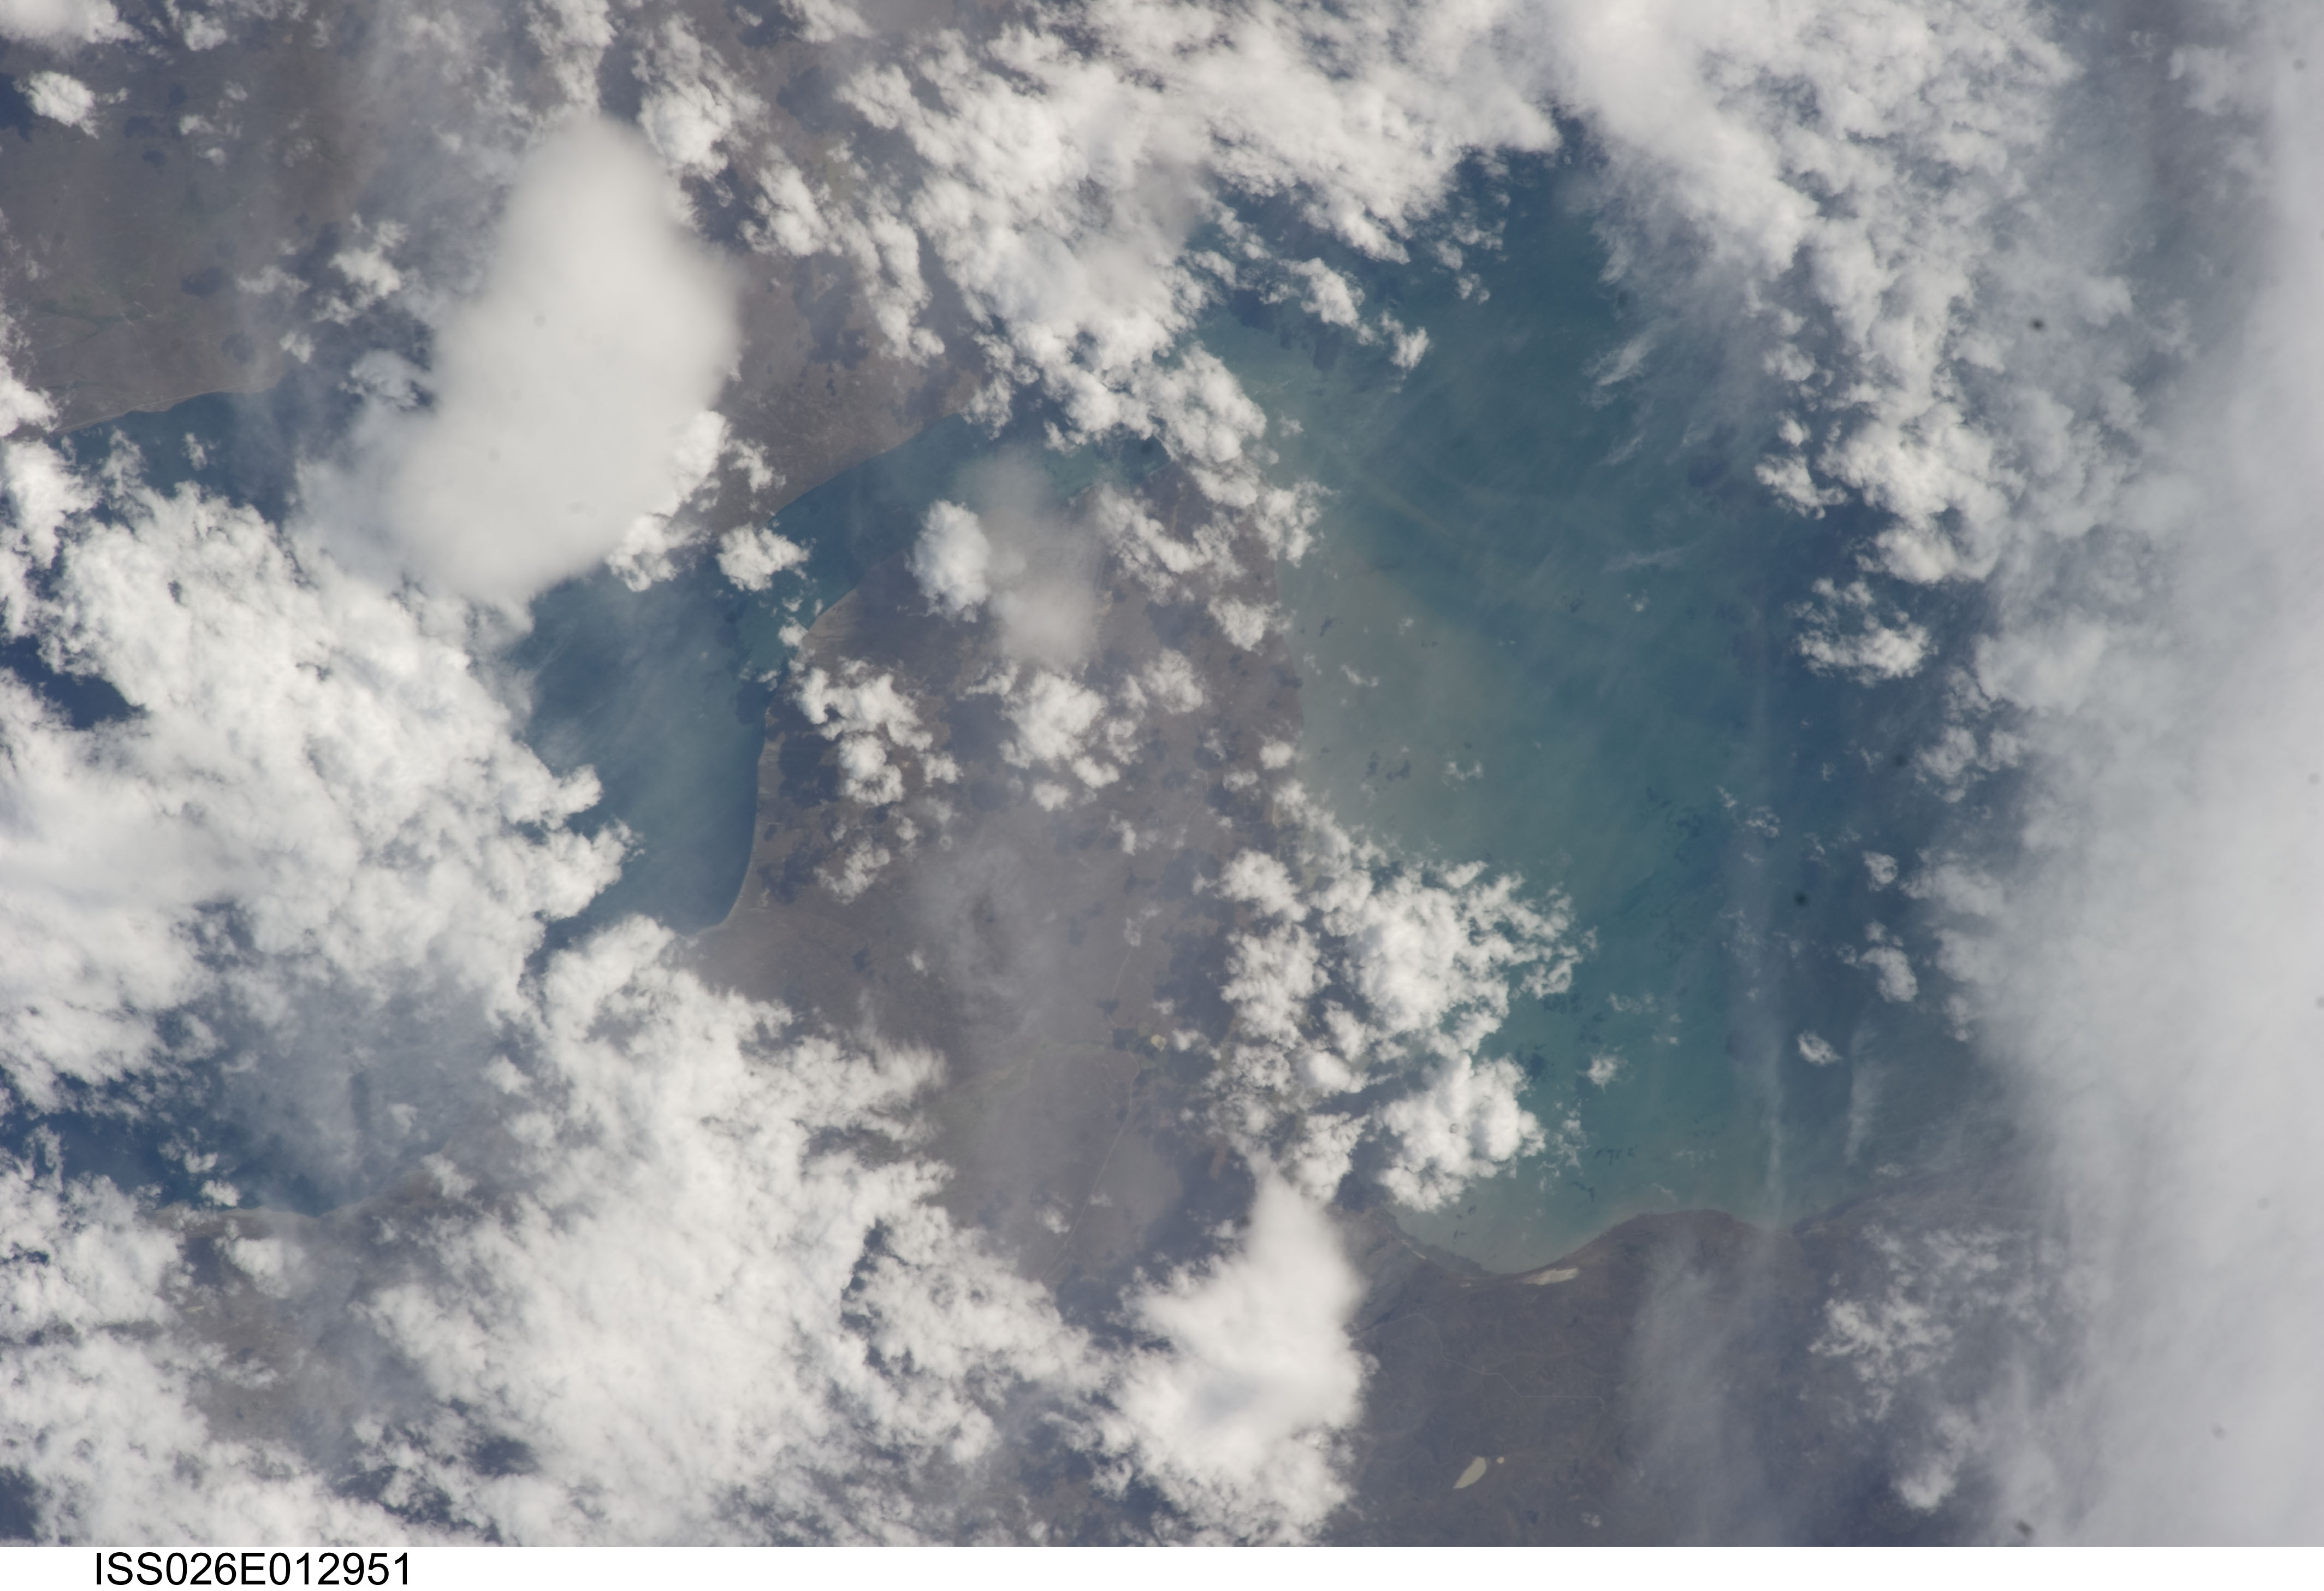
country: CHILE
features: GRAND ISLAND, STRAIT OF MAGELLAN, FIRST NARROWS, LOMAS BAY, SEDIMENT
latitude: -52.6
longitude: -69.3
